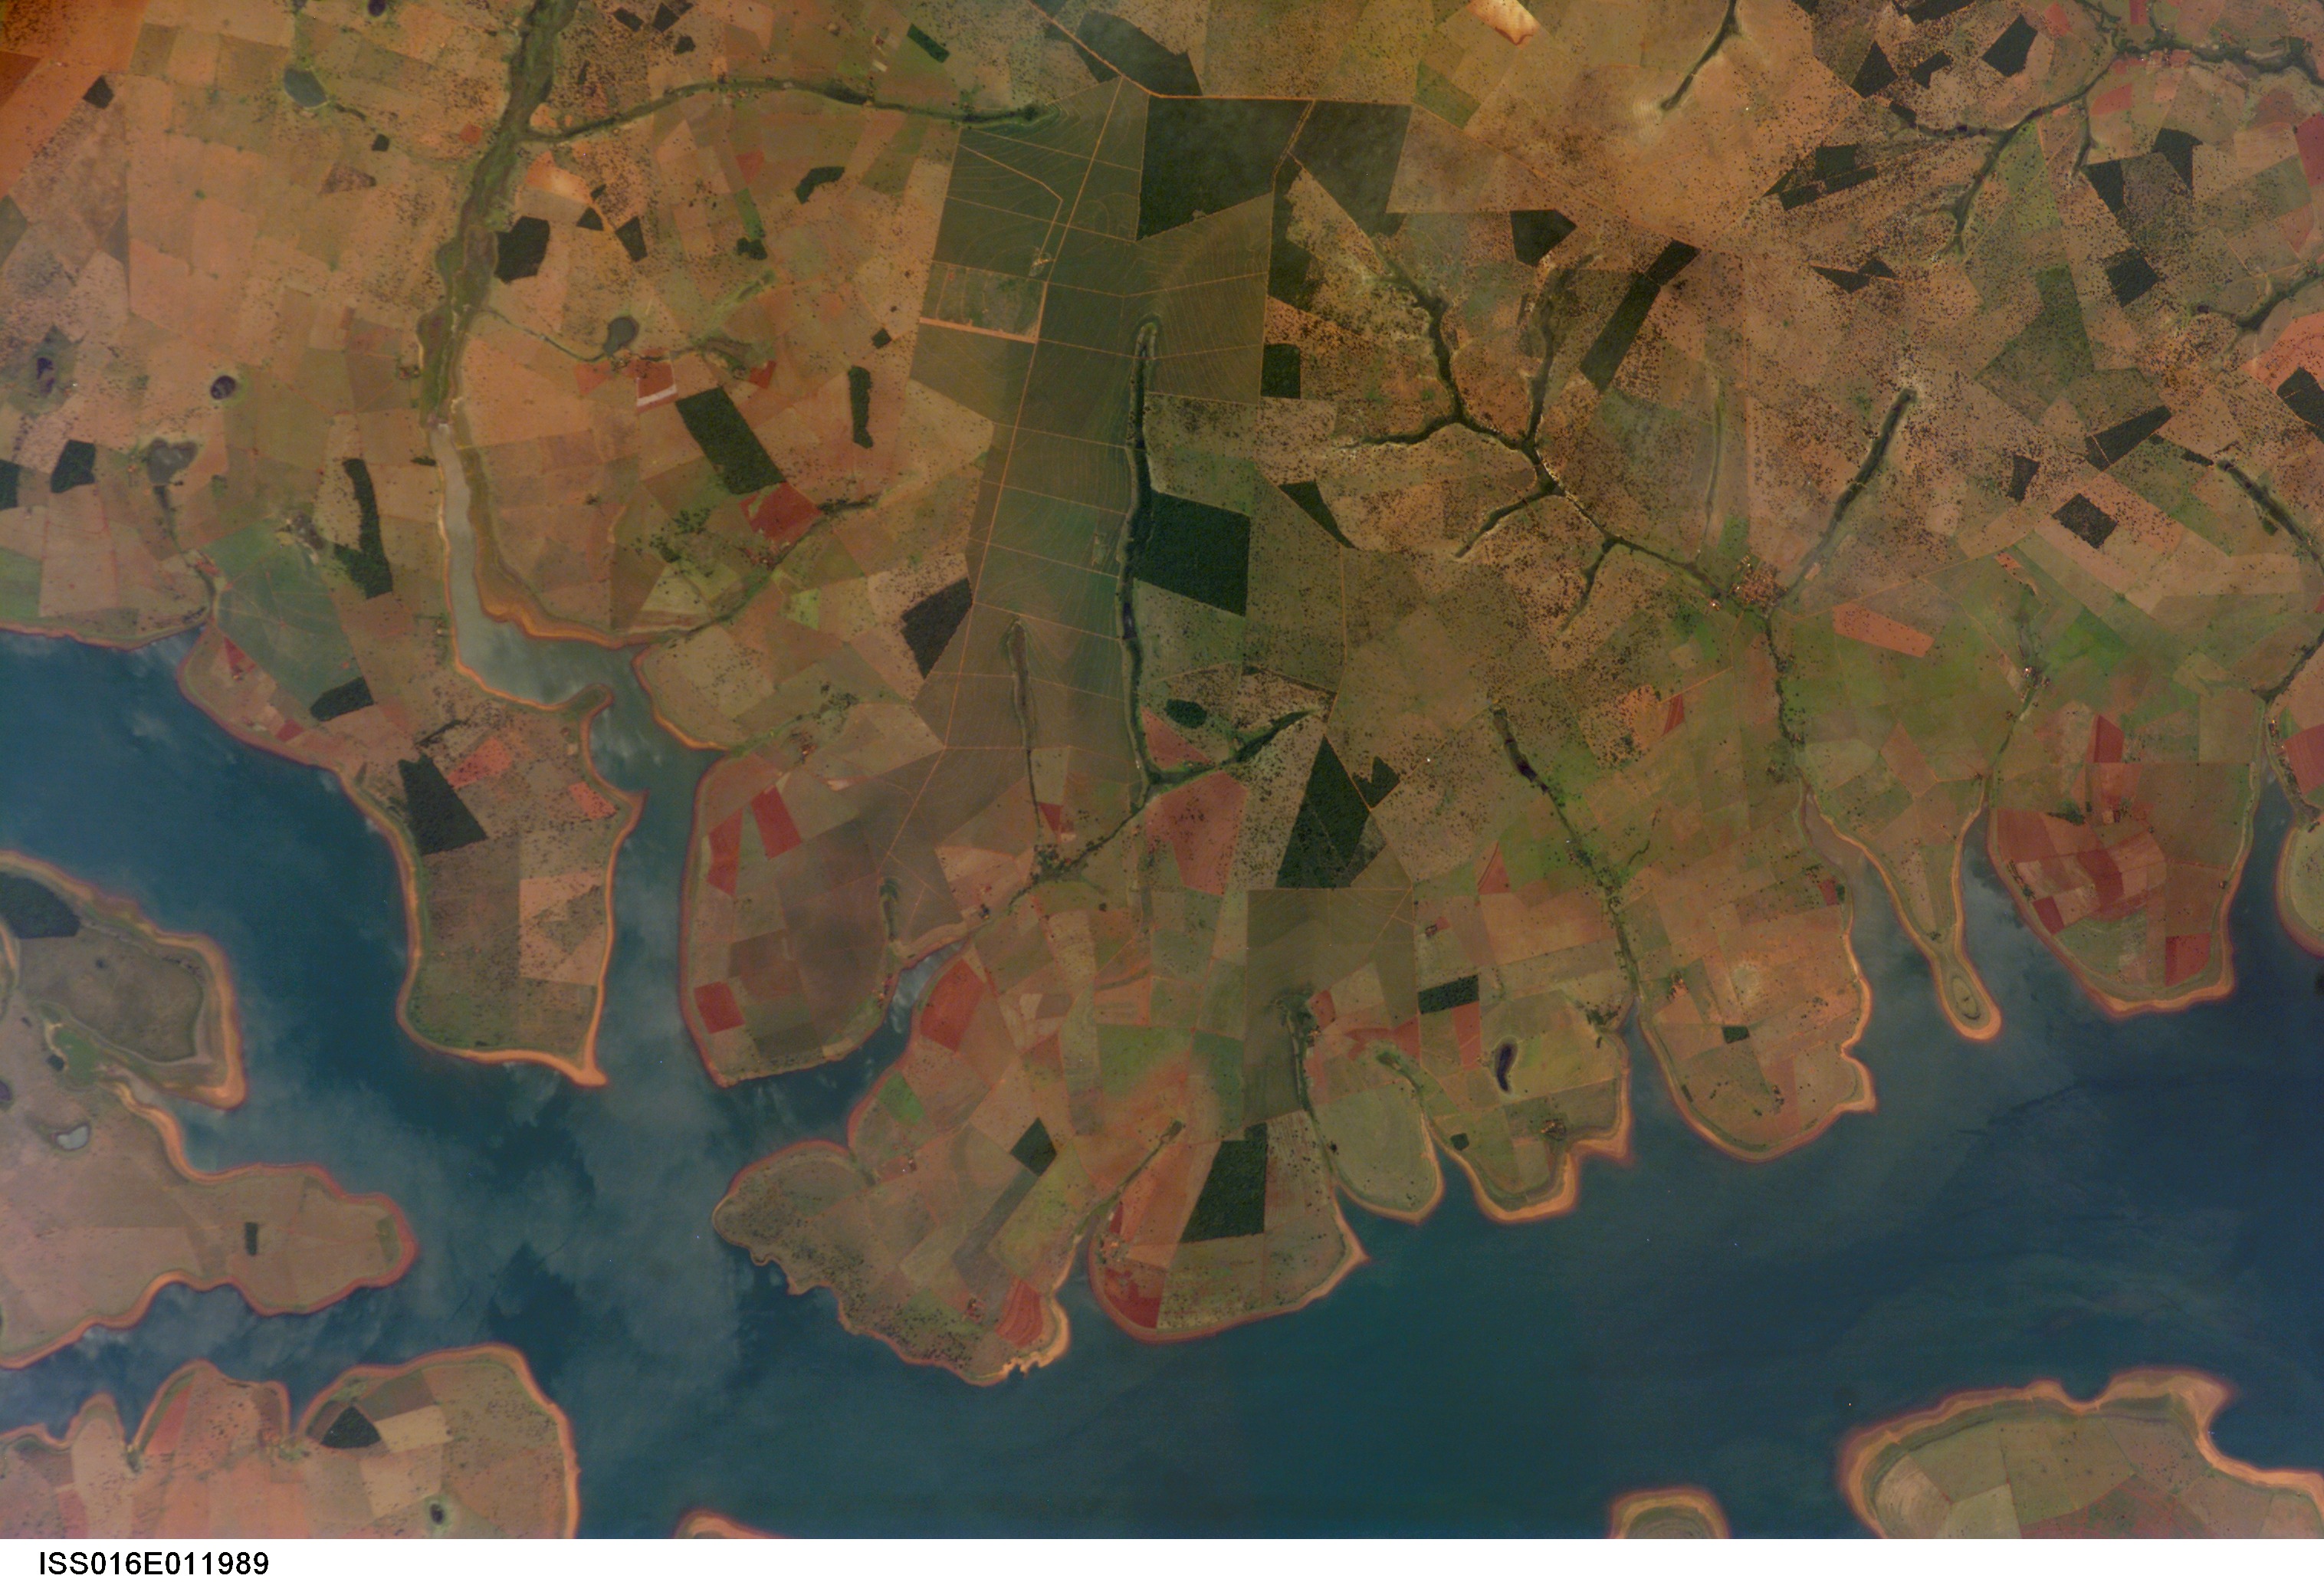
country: BRAZIL
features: PARANAIBA R., AGR.
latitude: -18.8
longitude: -50.3
